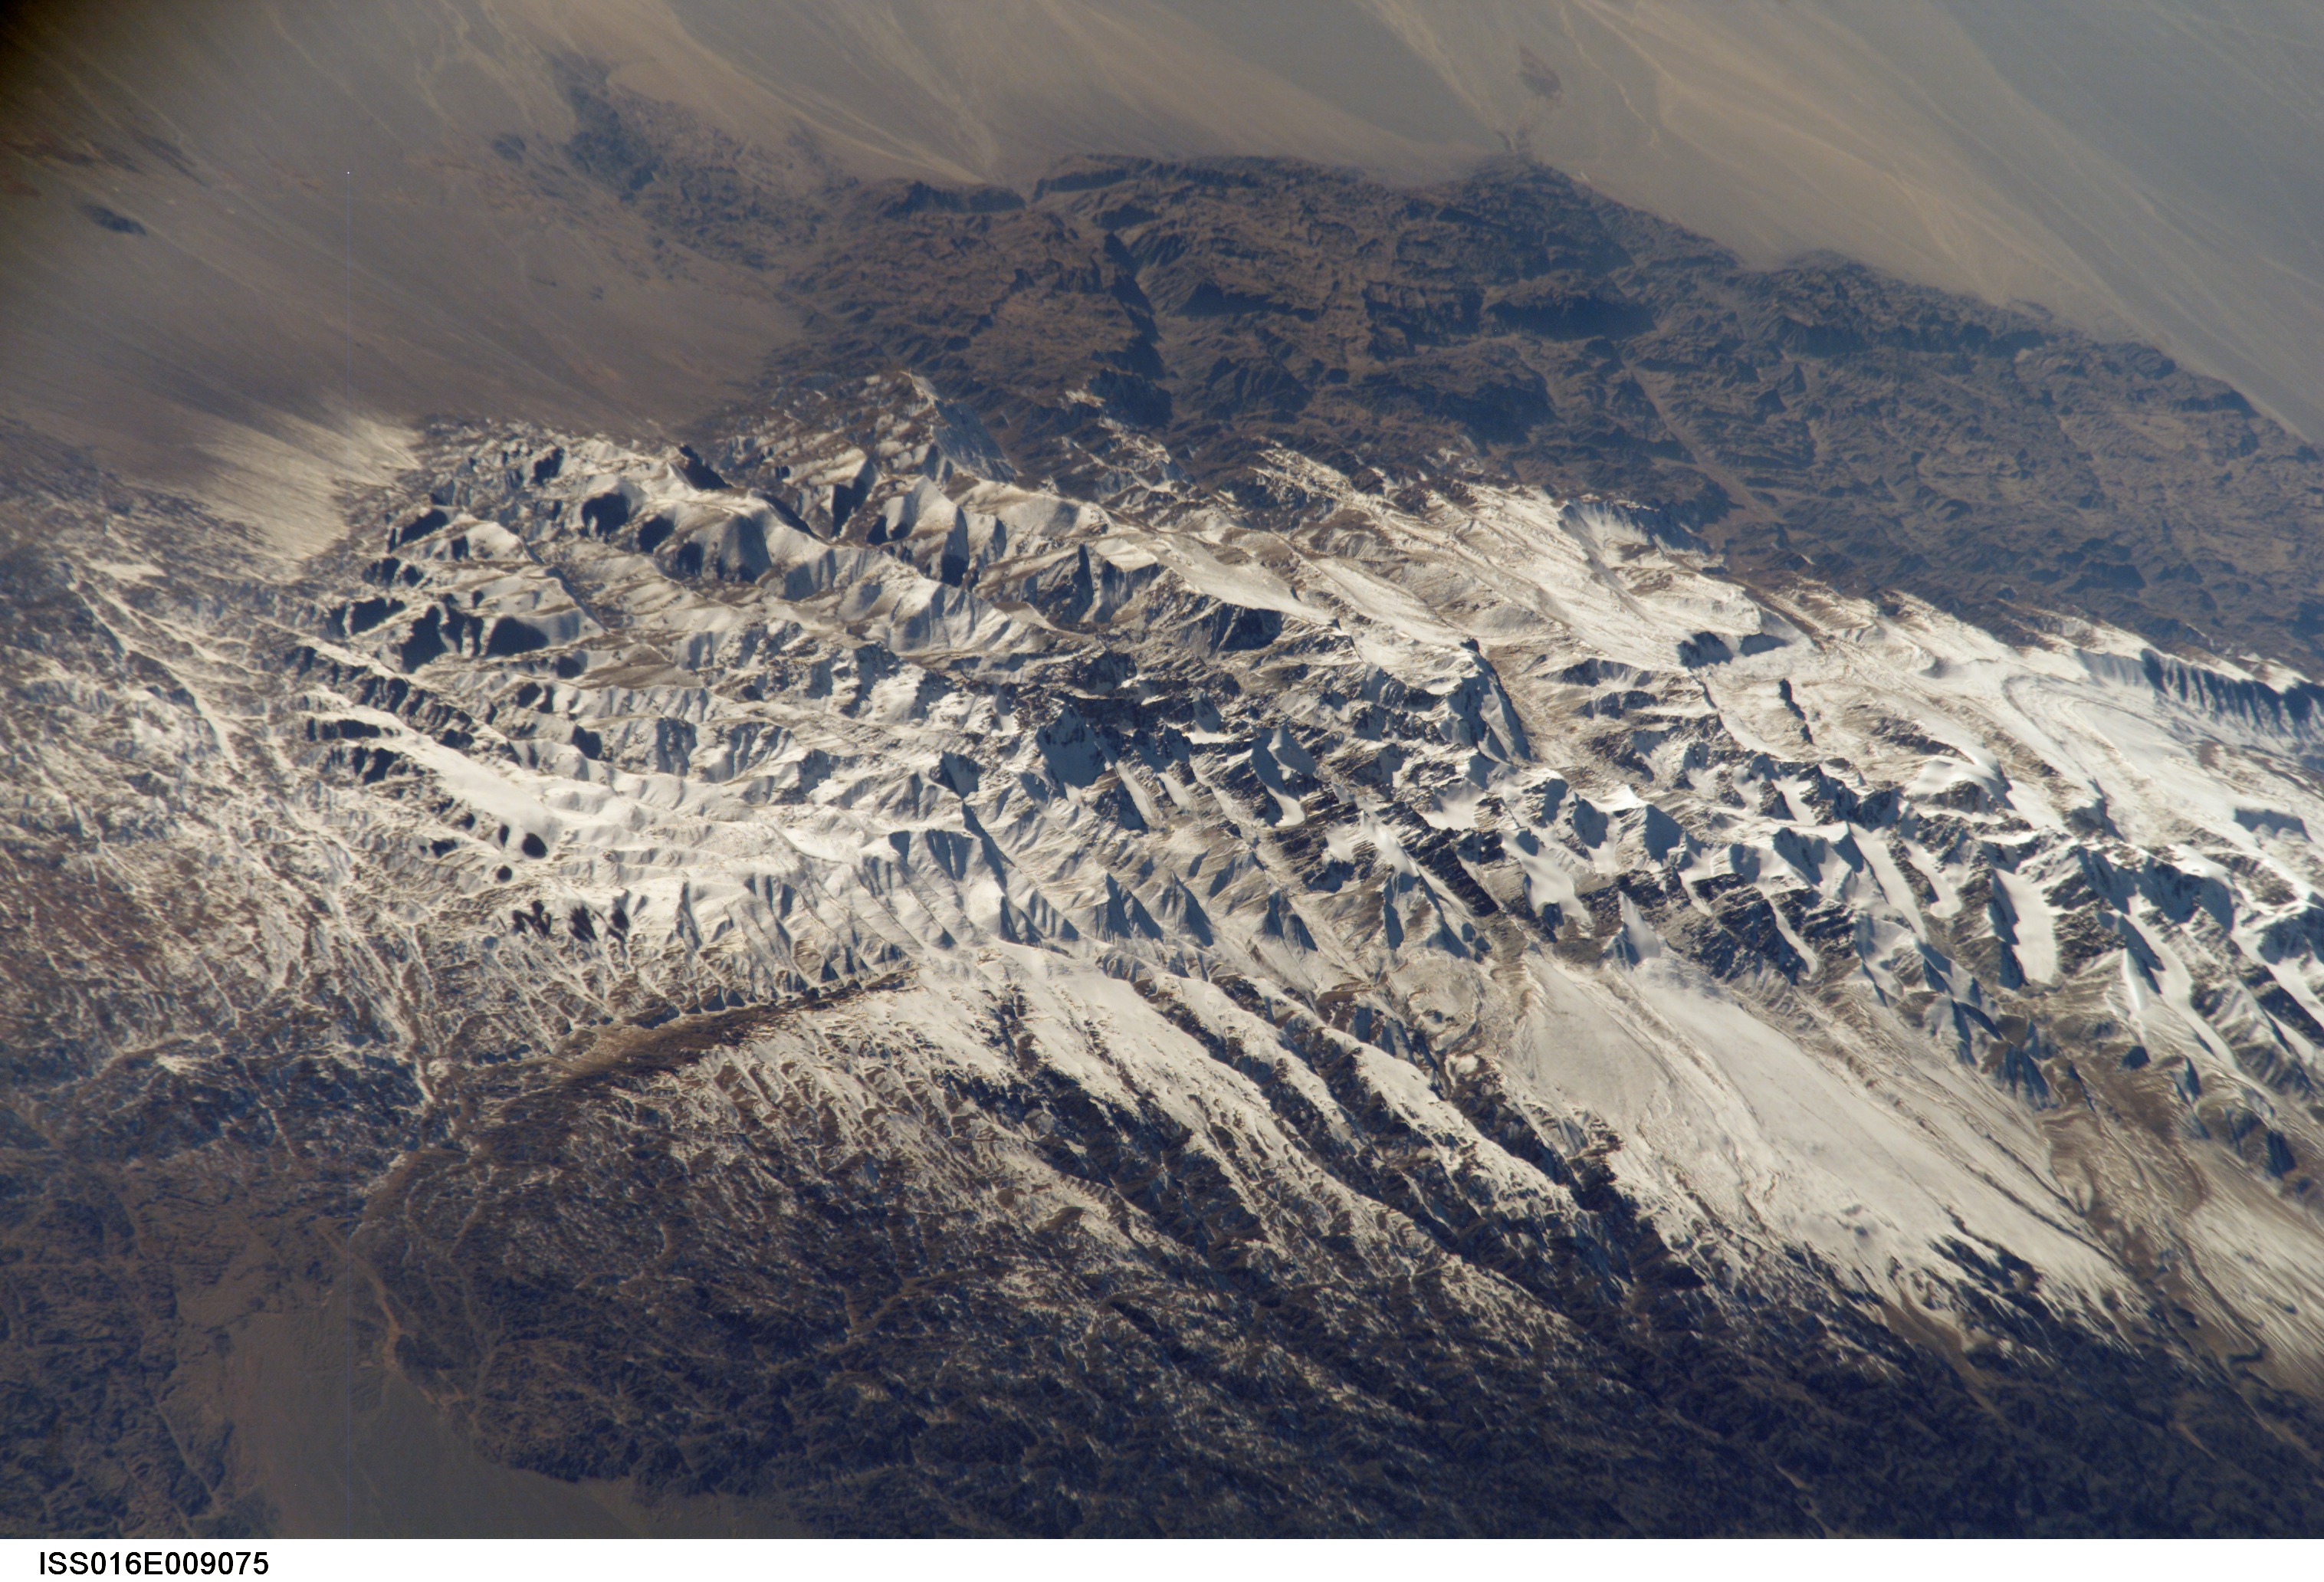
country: CHINA
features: KARIK SHAN, MOGOY AREA, SNOW
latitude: 43.0
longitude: 94.6
